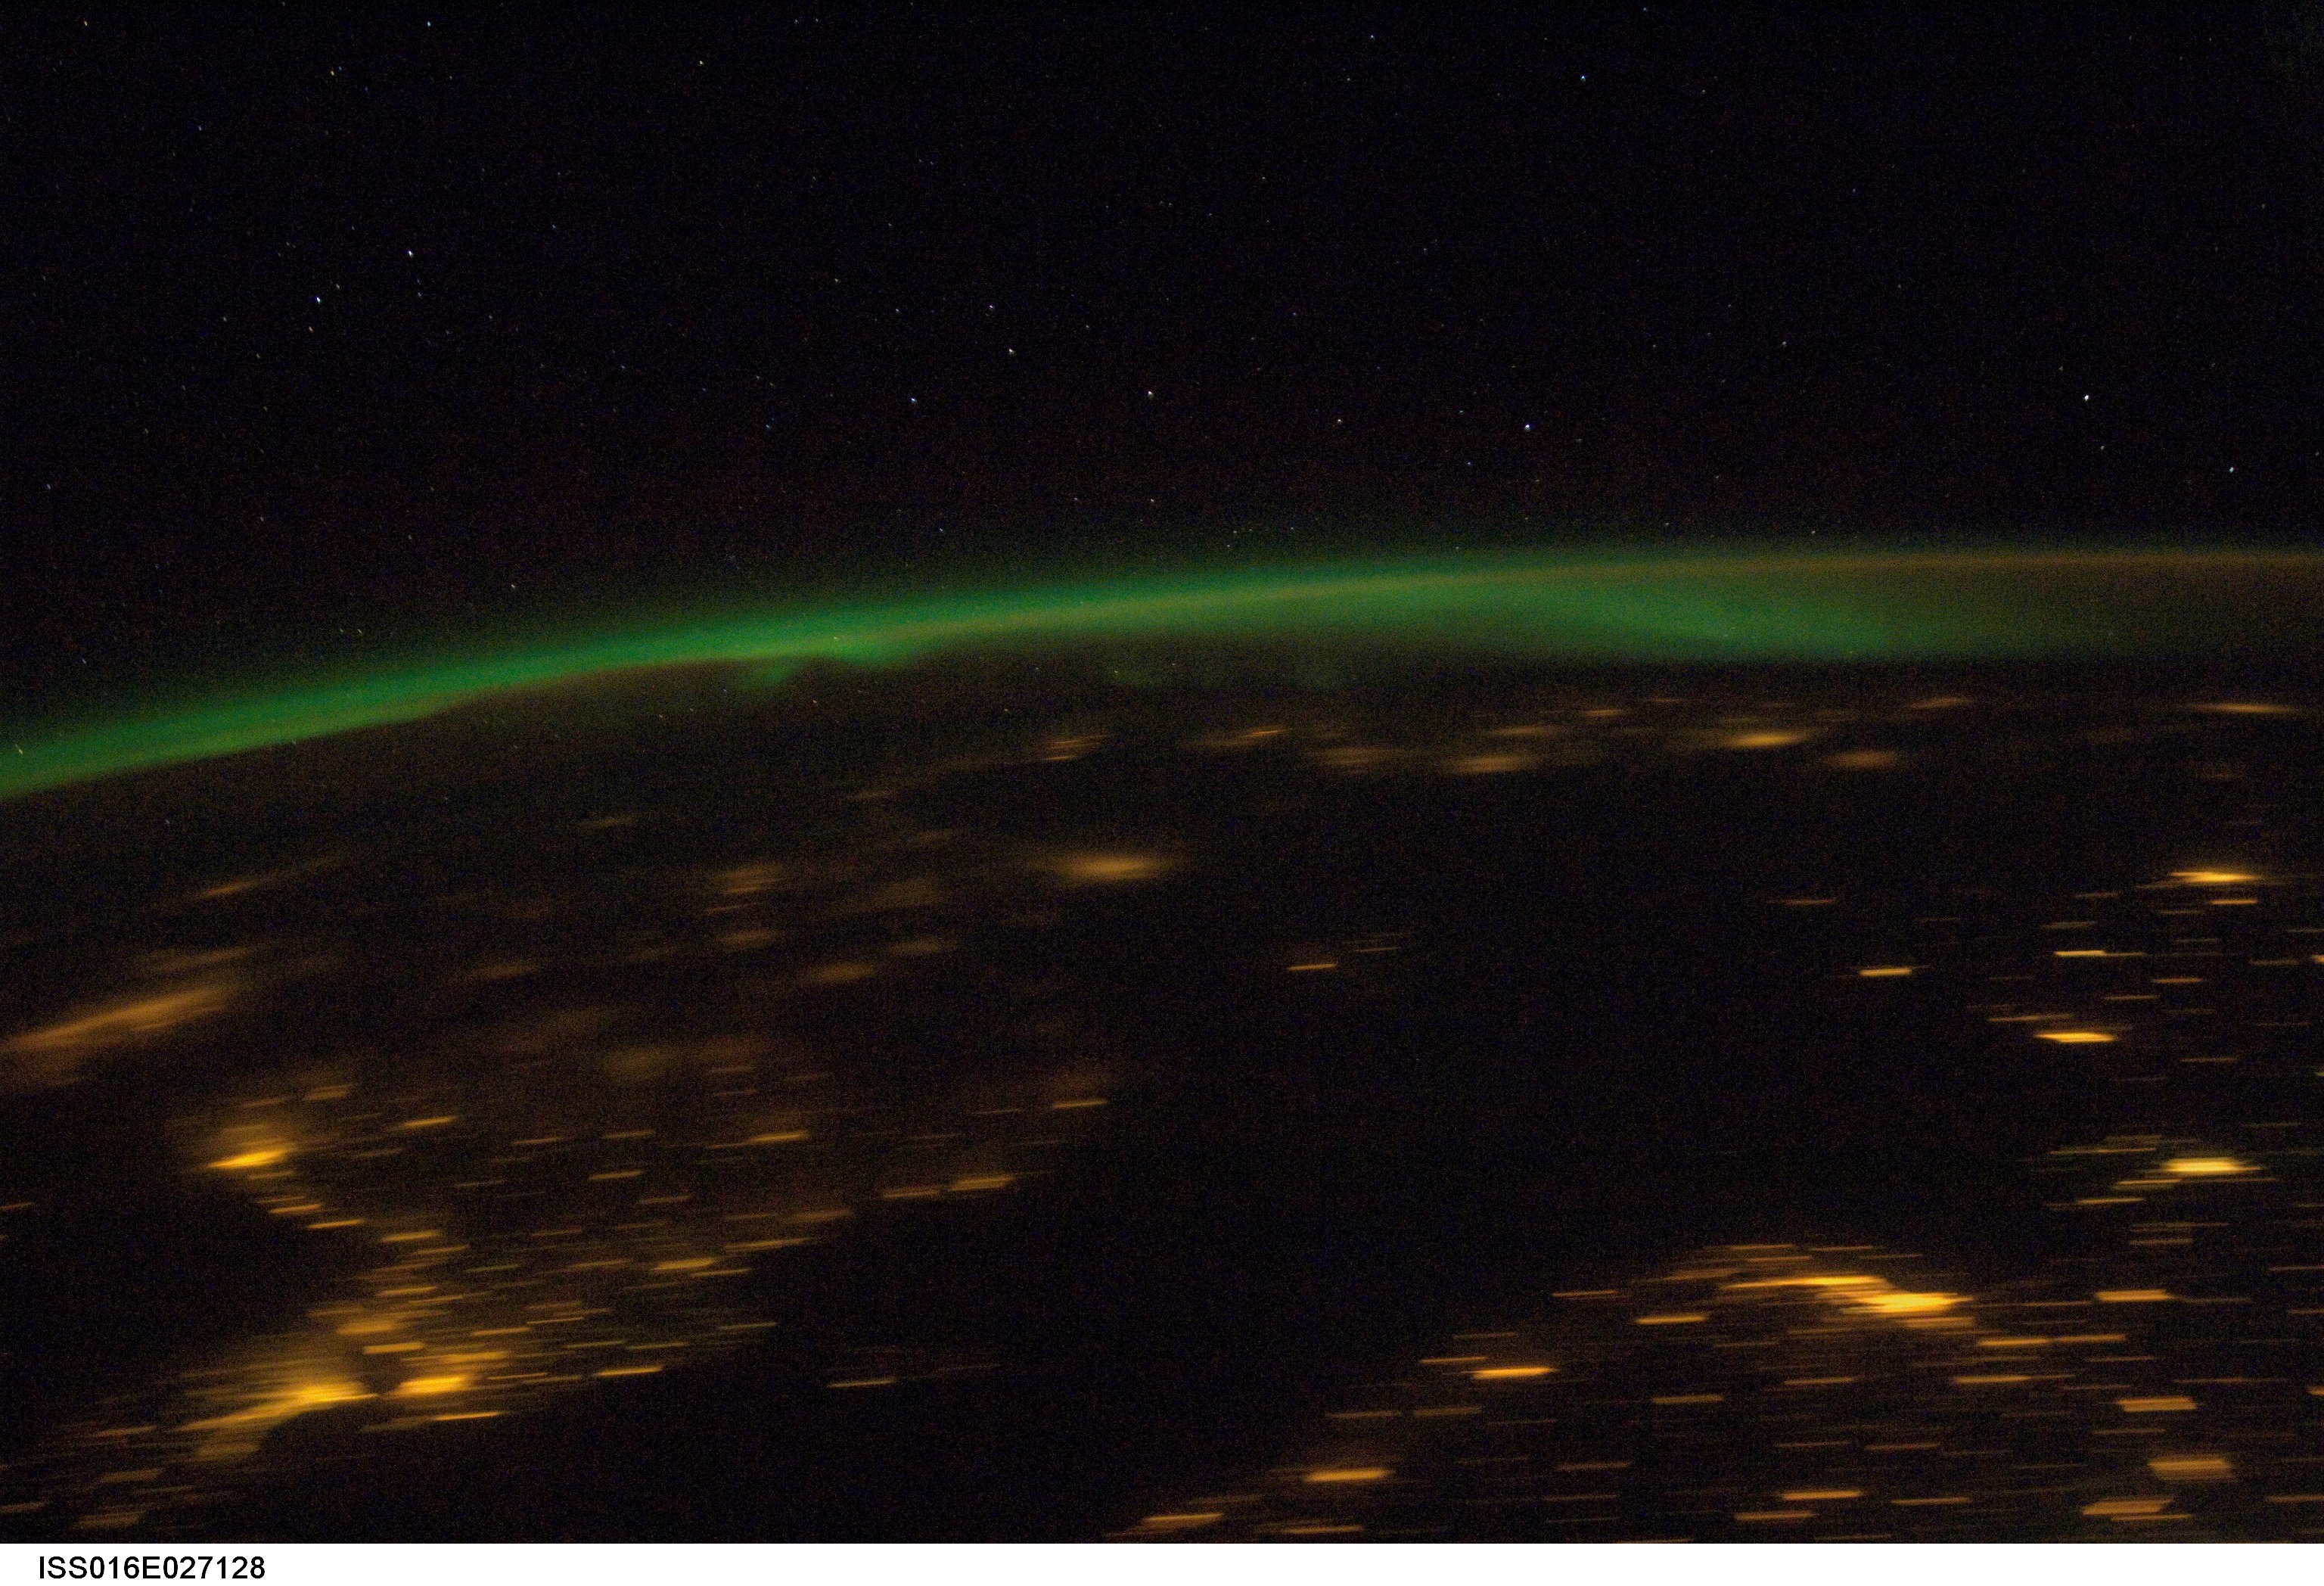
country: ATLANTIC OCEAN
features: PAN-AURORA BOREALIS, N. EUROPE
